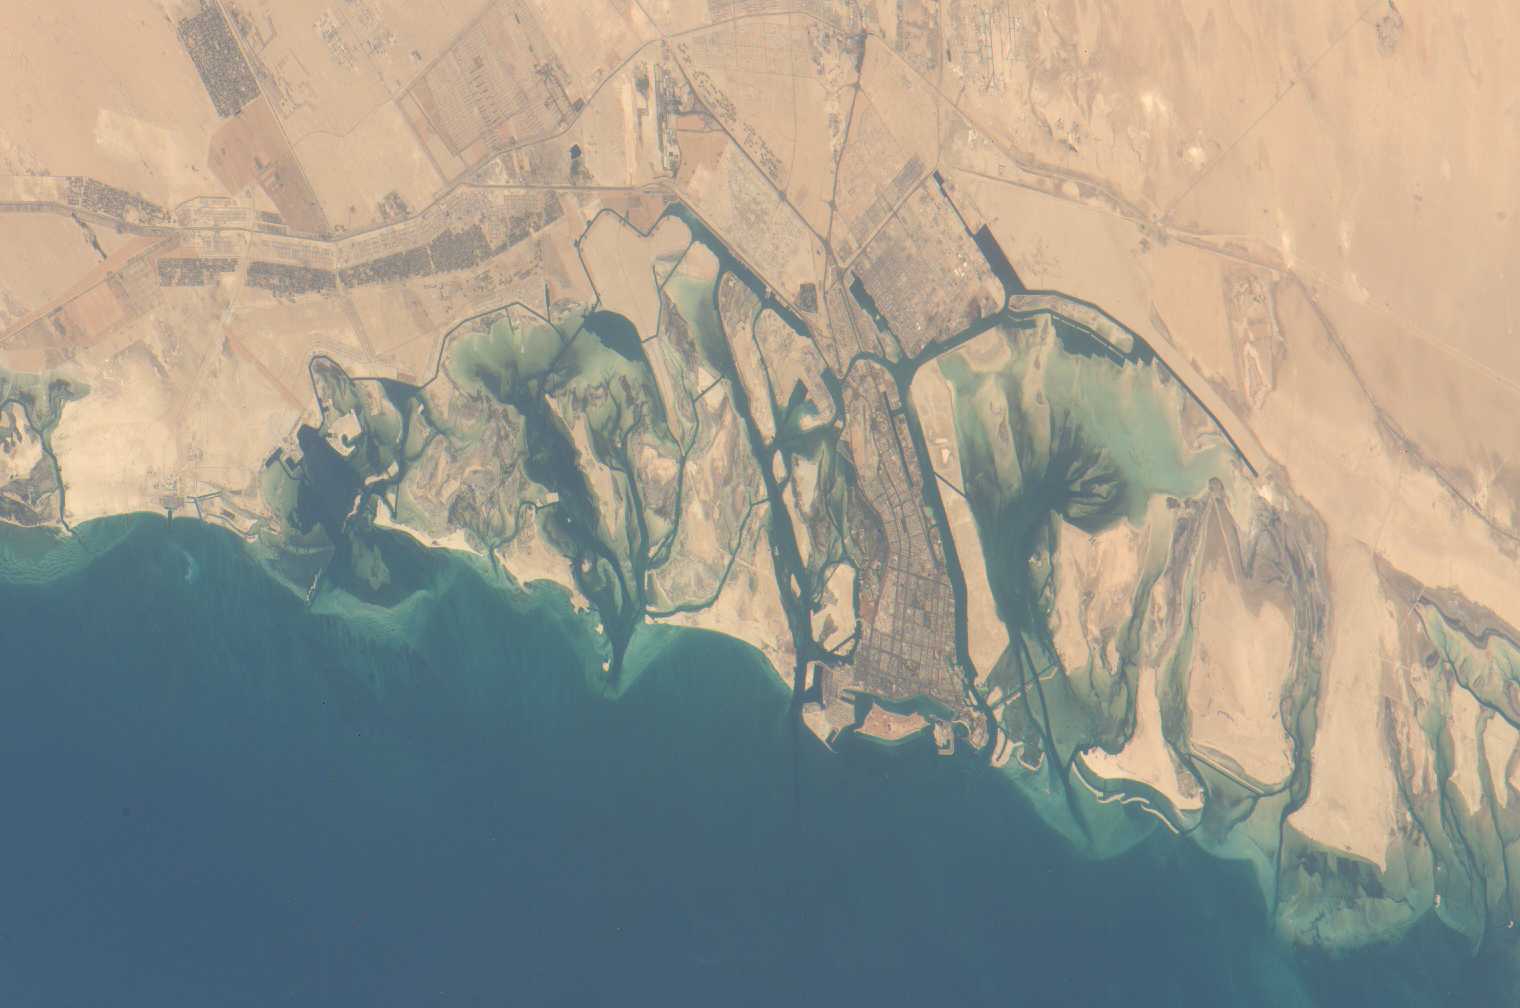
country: UNITED ARAB EMIRATES
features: ABU DHABI
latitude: 24.5
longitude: 54.5
